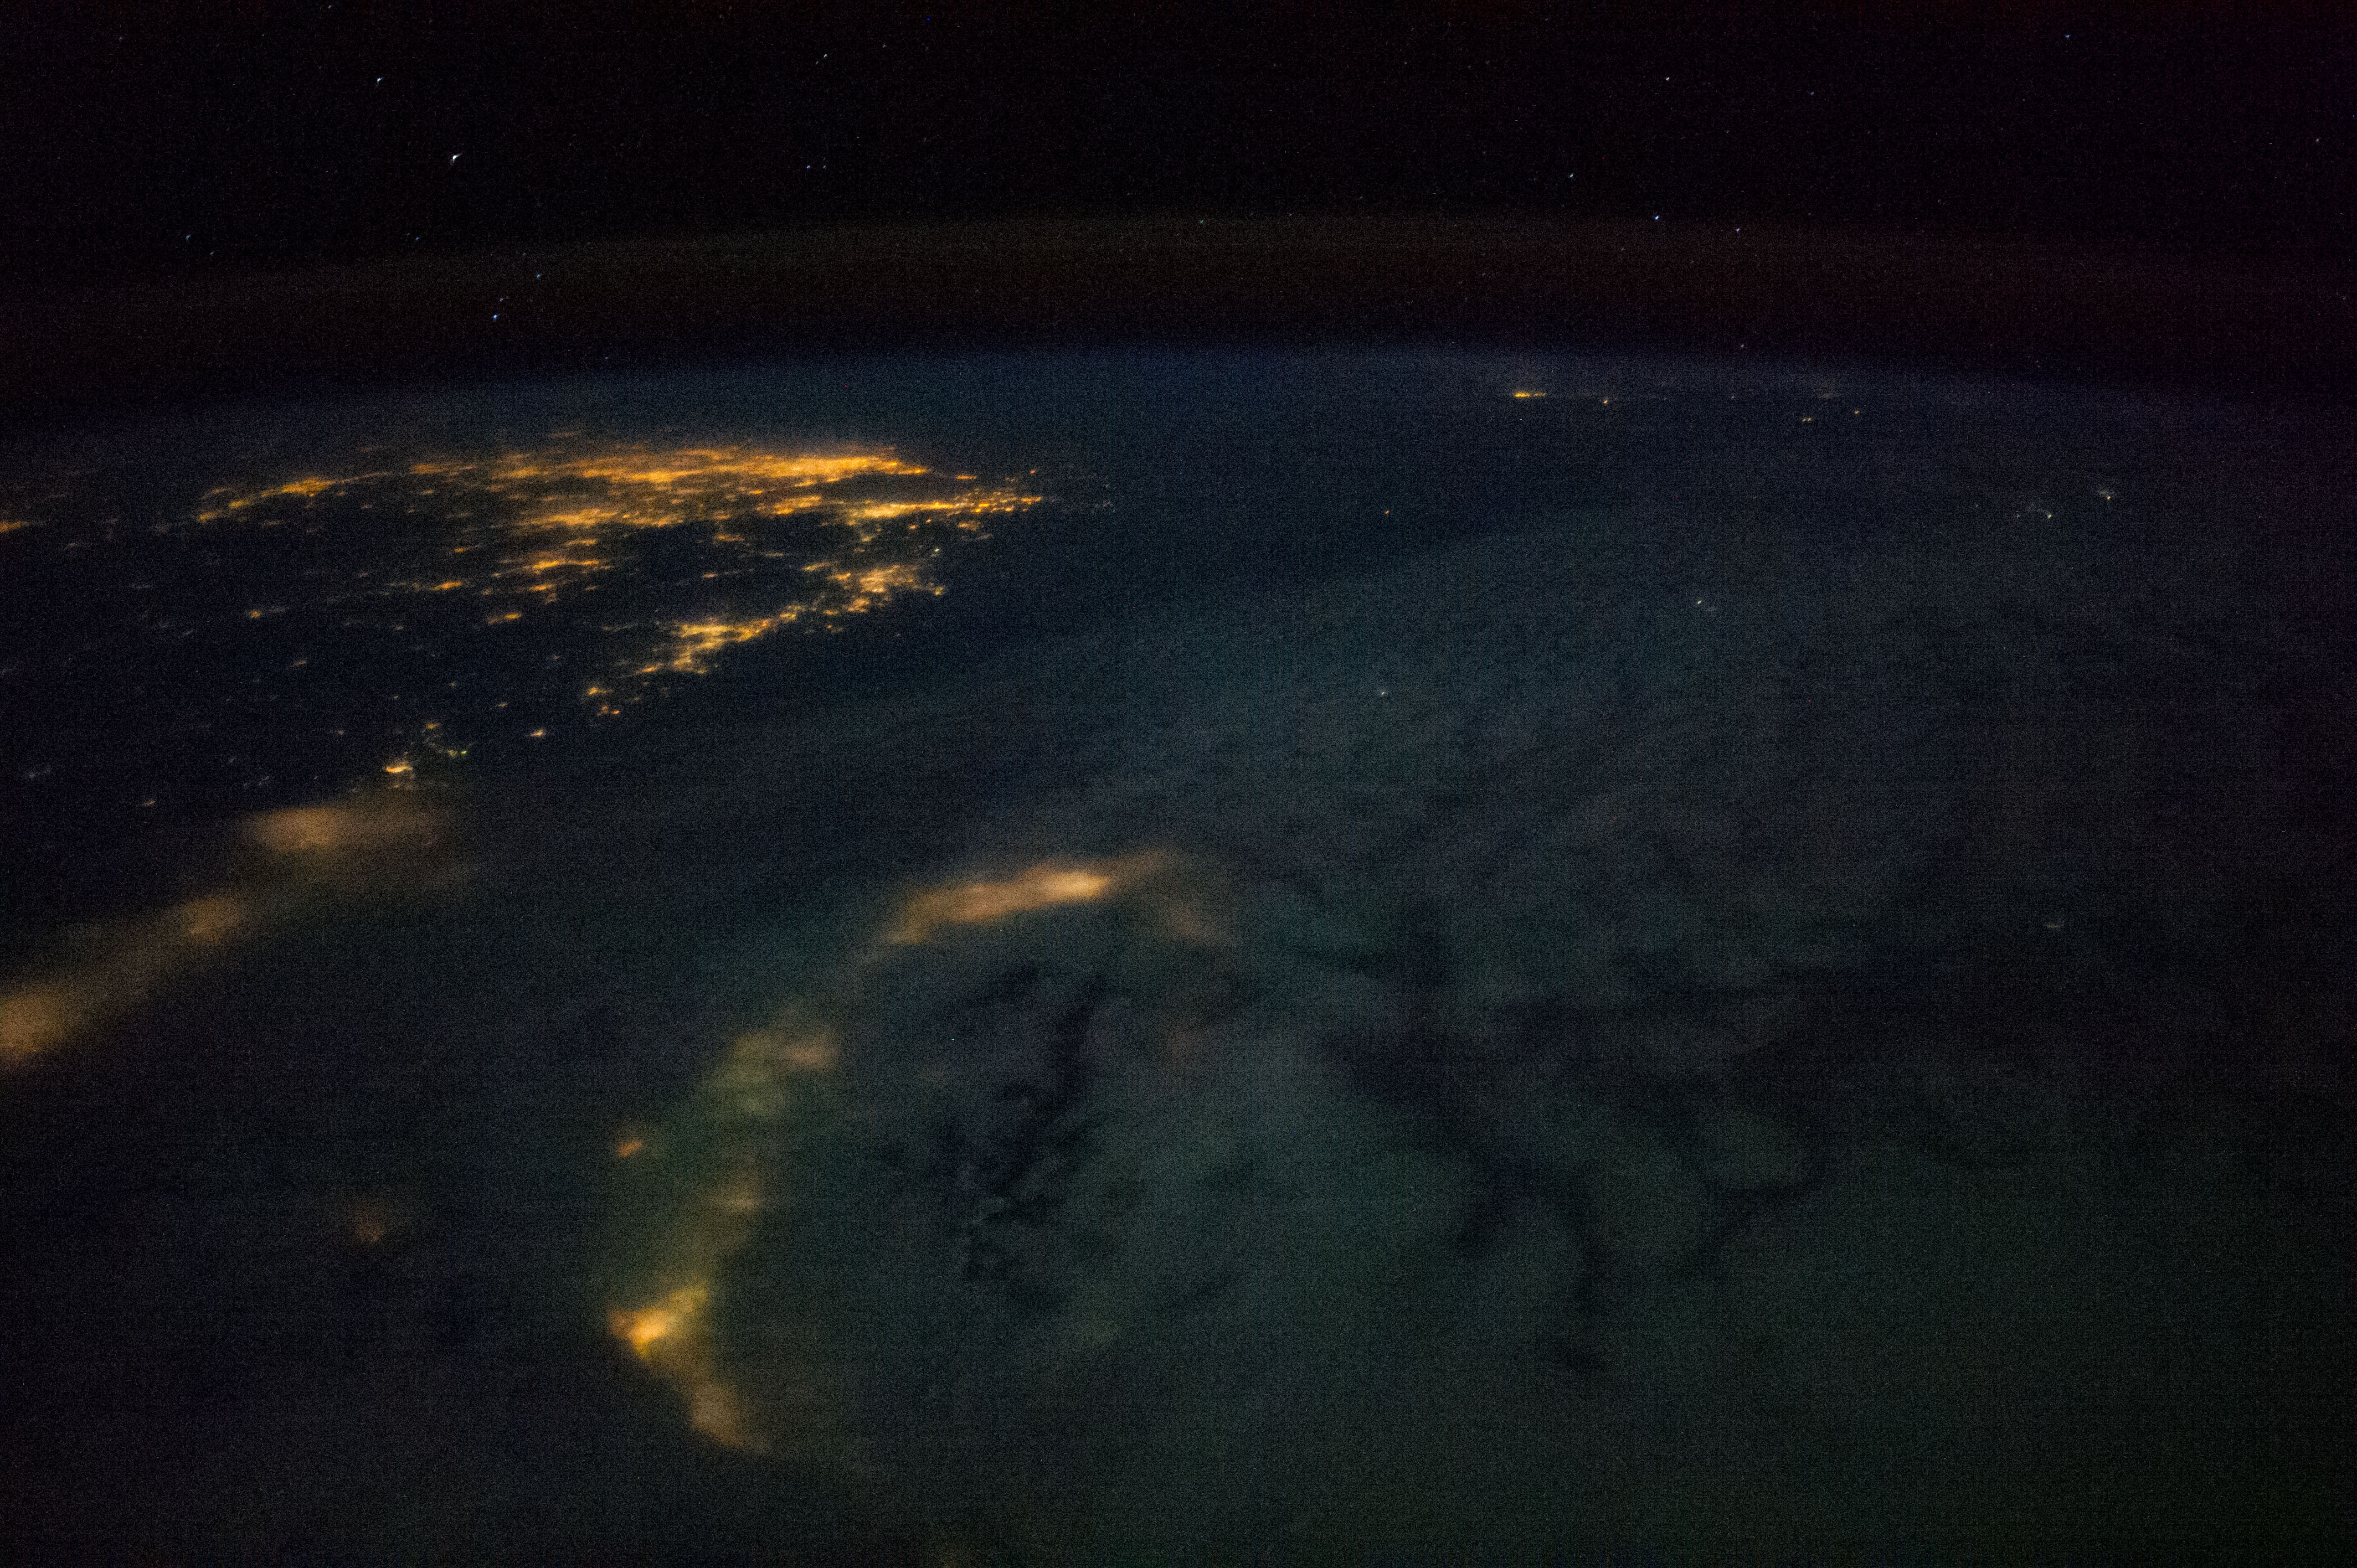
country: EAST CHINA SEA
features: EAST CHINA SEA, EARTH LIMB, NIGHT, DARK EARTHOBS, TAIWAN, MAINLAND CHINA
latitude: 25.4
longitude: 121.8
